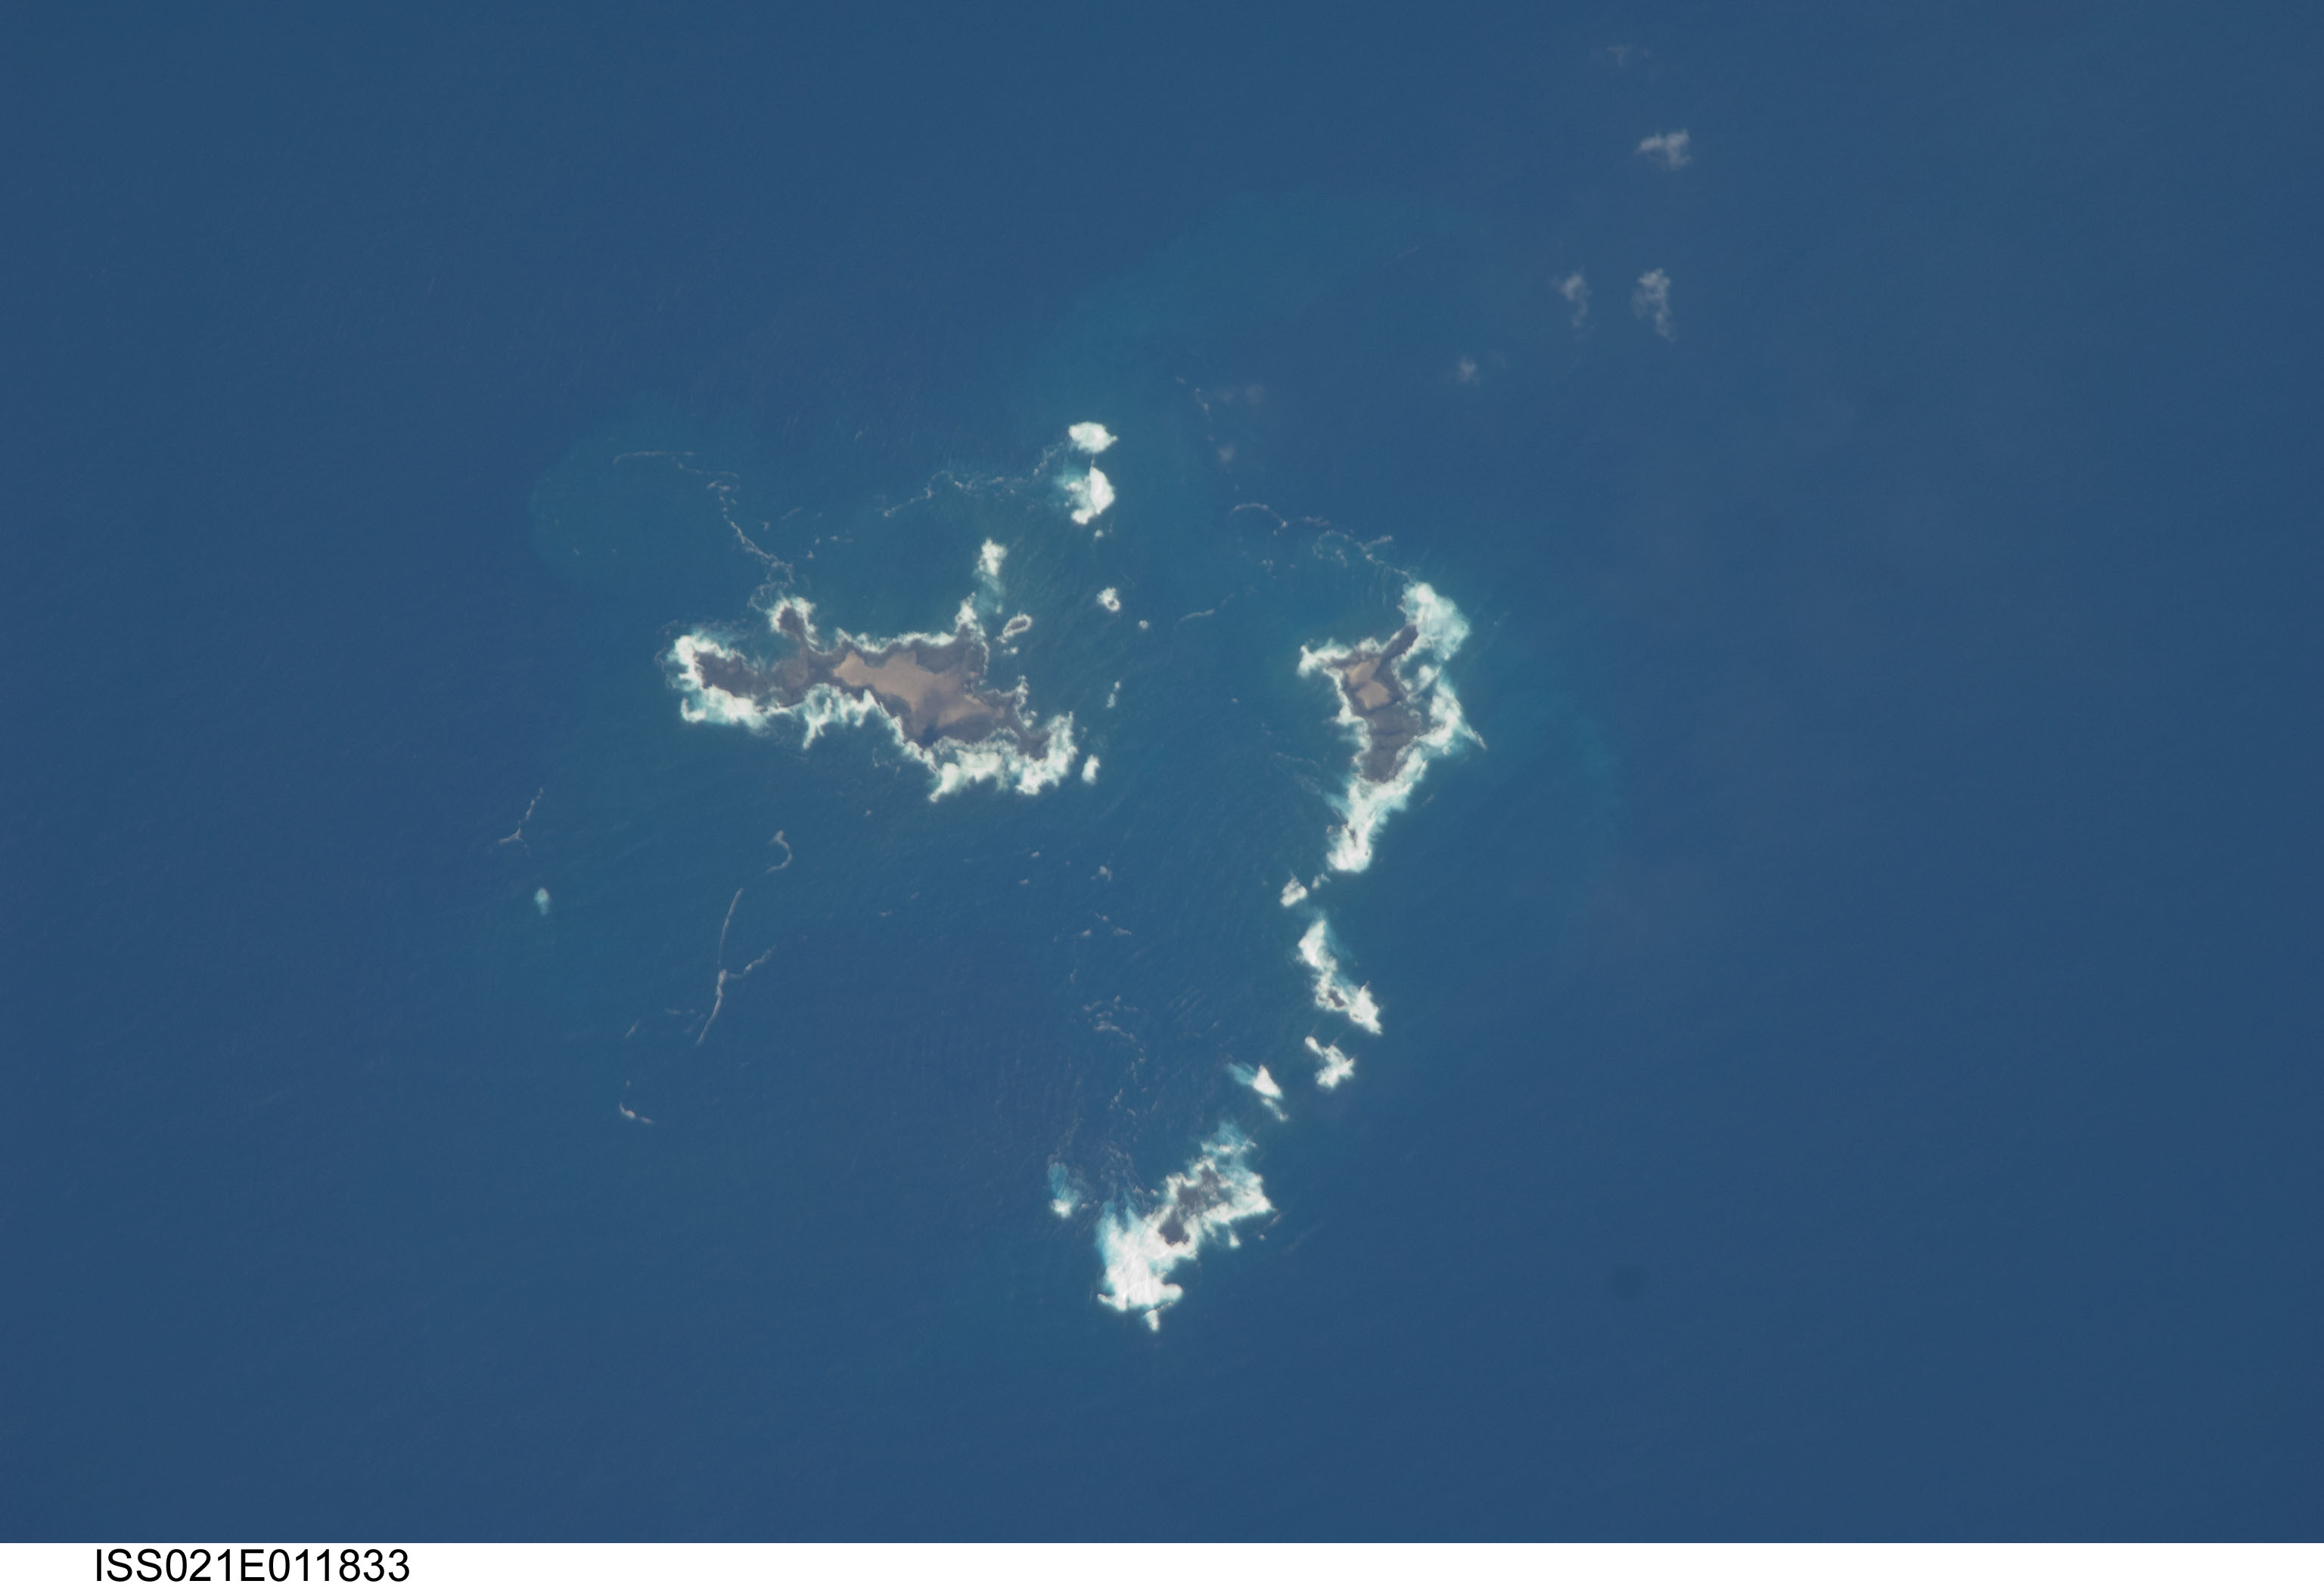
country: ATLANTIC OCEAN I(S).
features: SAVAGE ISLANDS, SELVAGEM PEQUENA, ILHEU DE FORA
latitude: 30.0
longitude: -16.0
